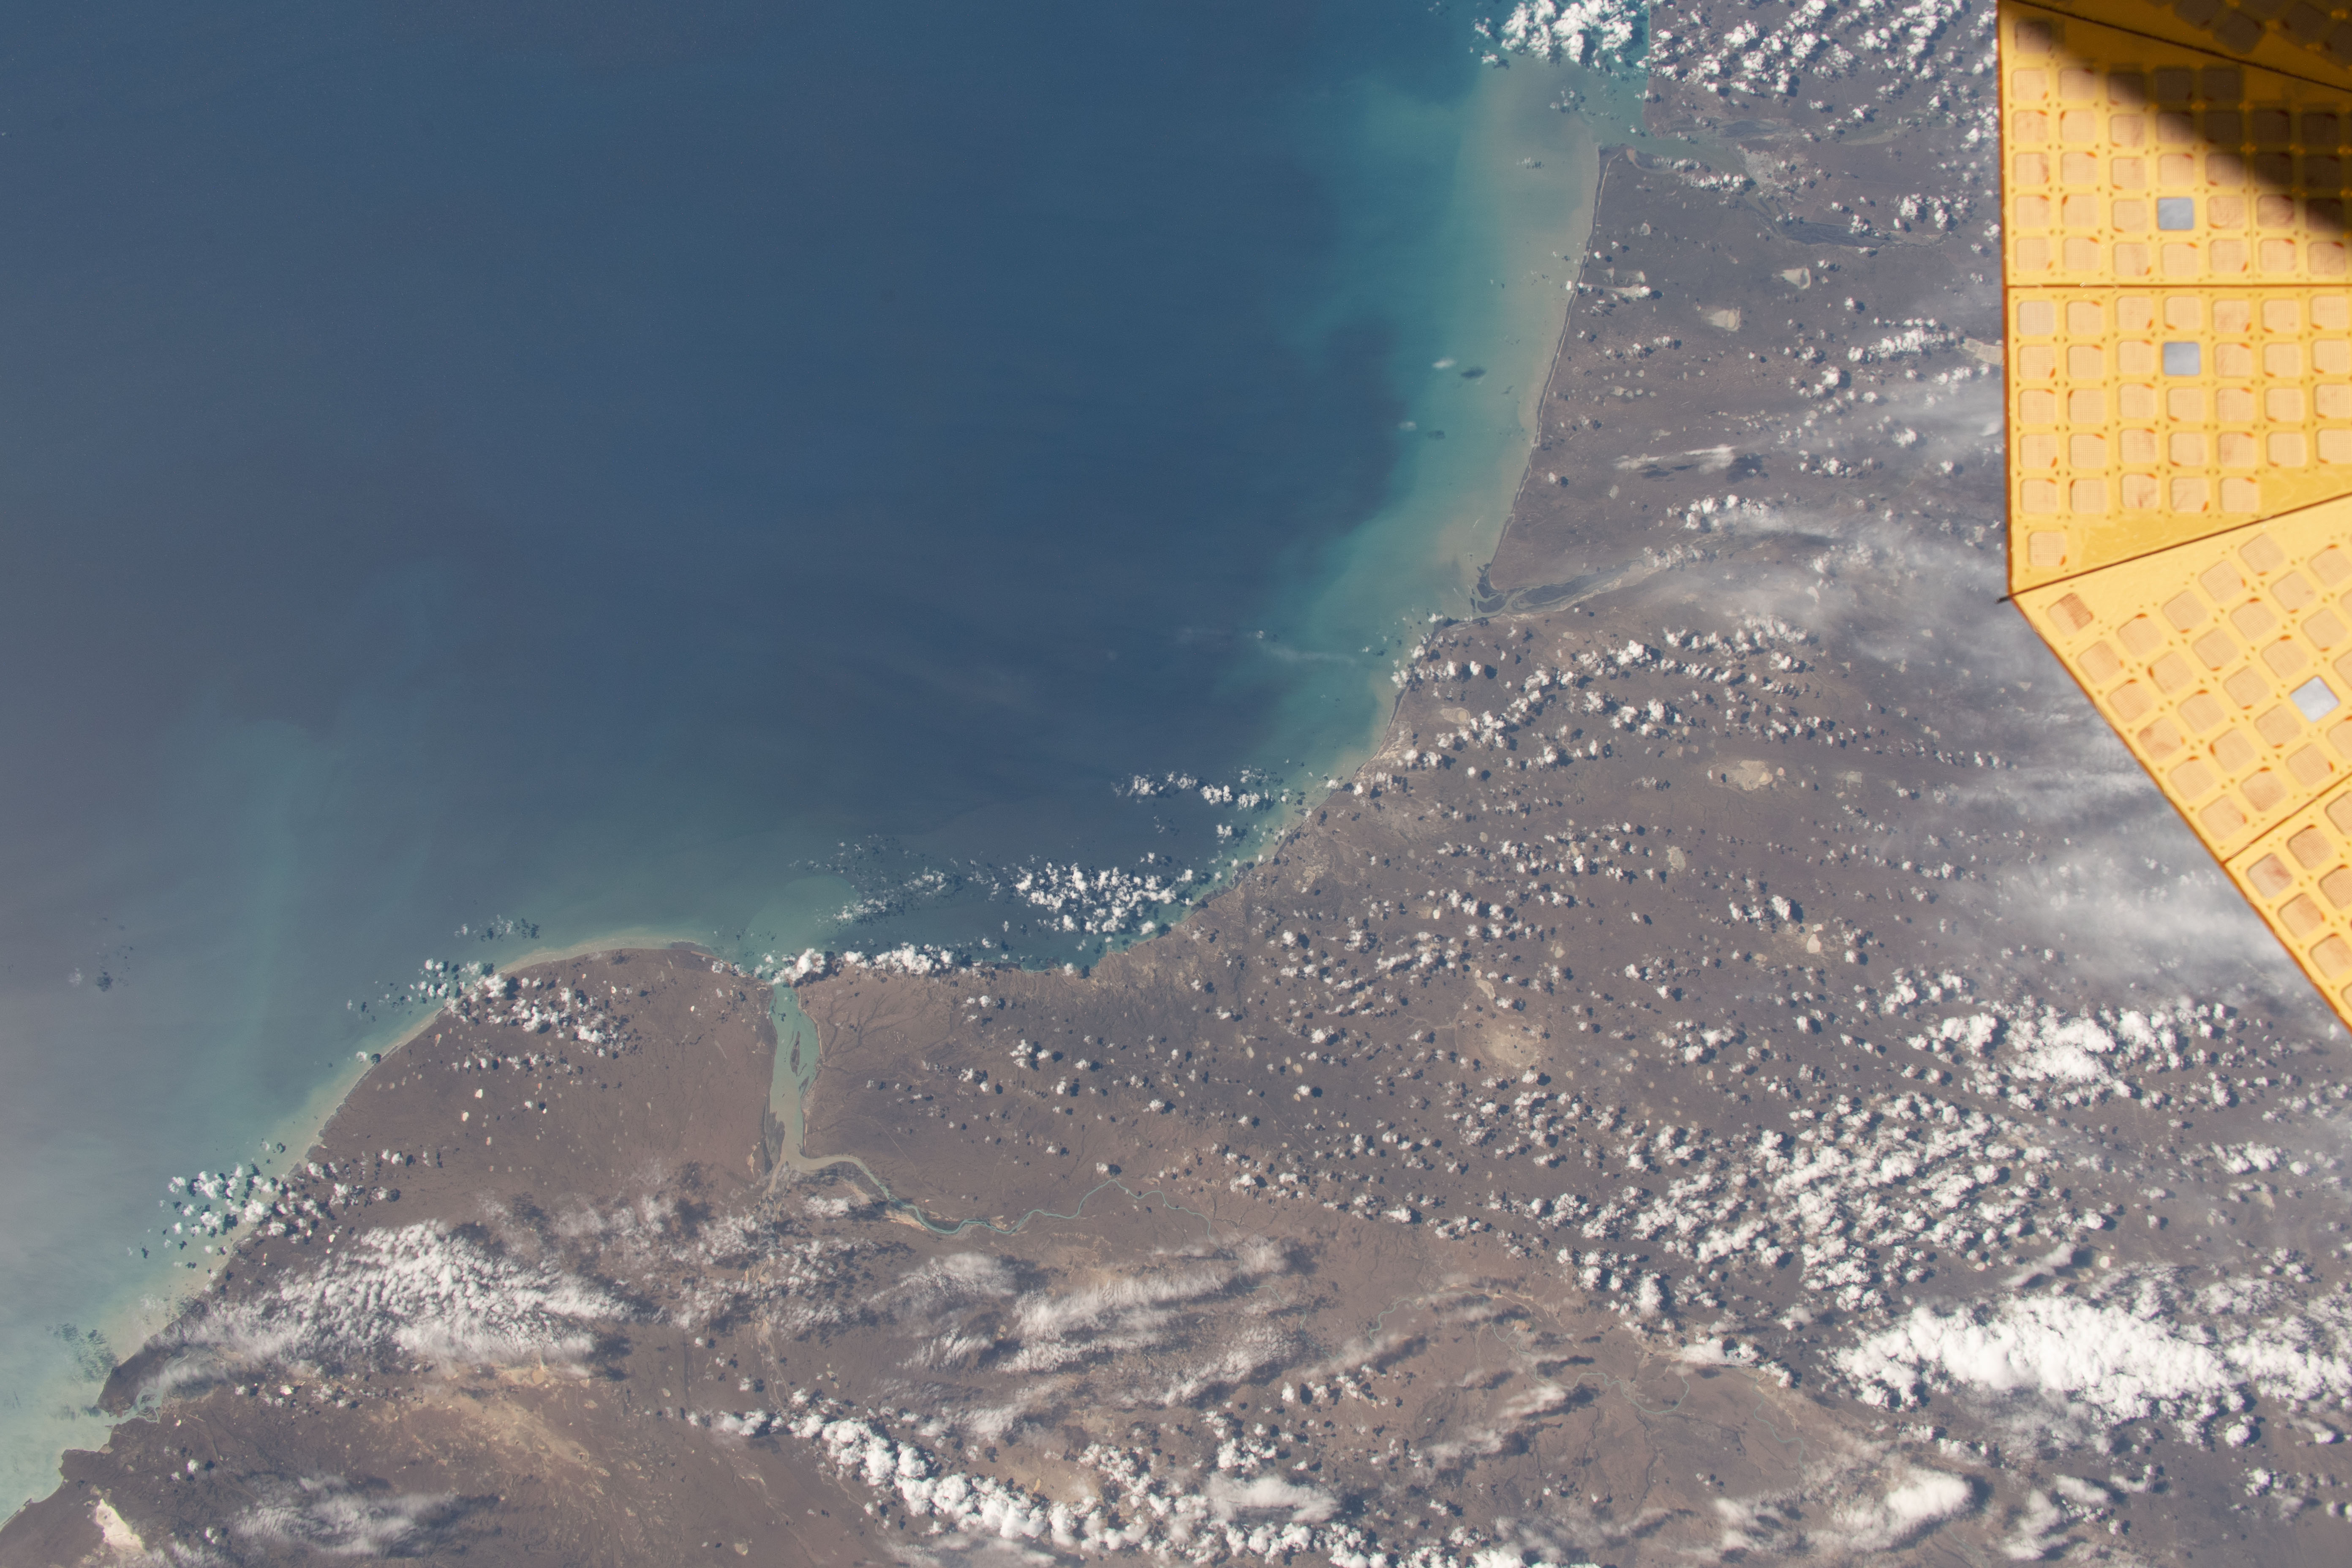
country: ARGENTINA
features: BAHIA GRANDE
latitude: -51.0
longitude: -69.5
